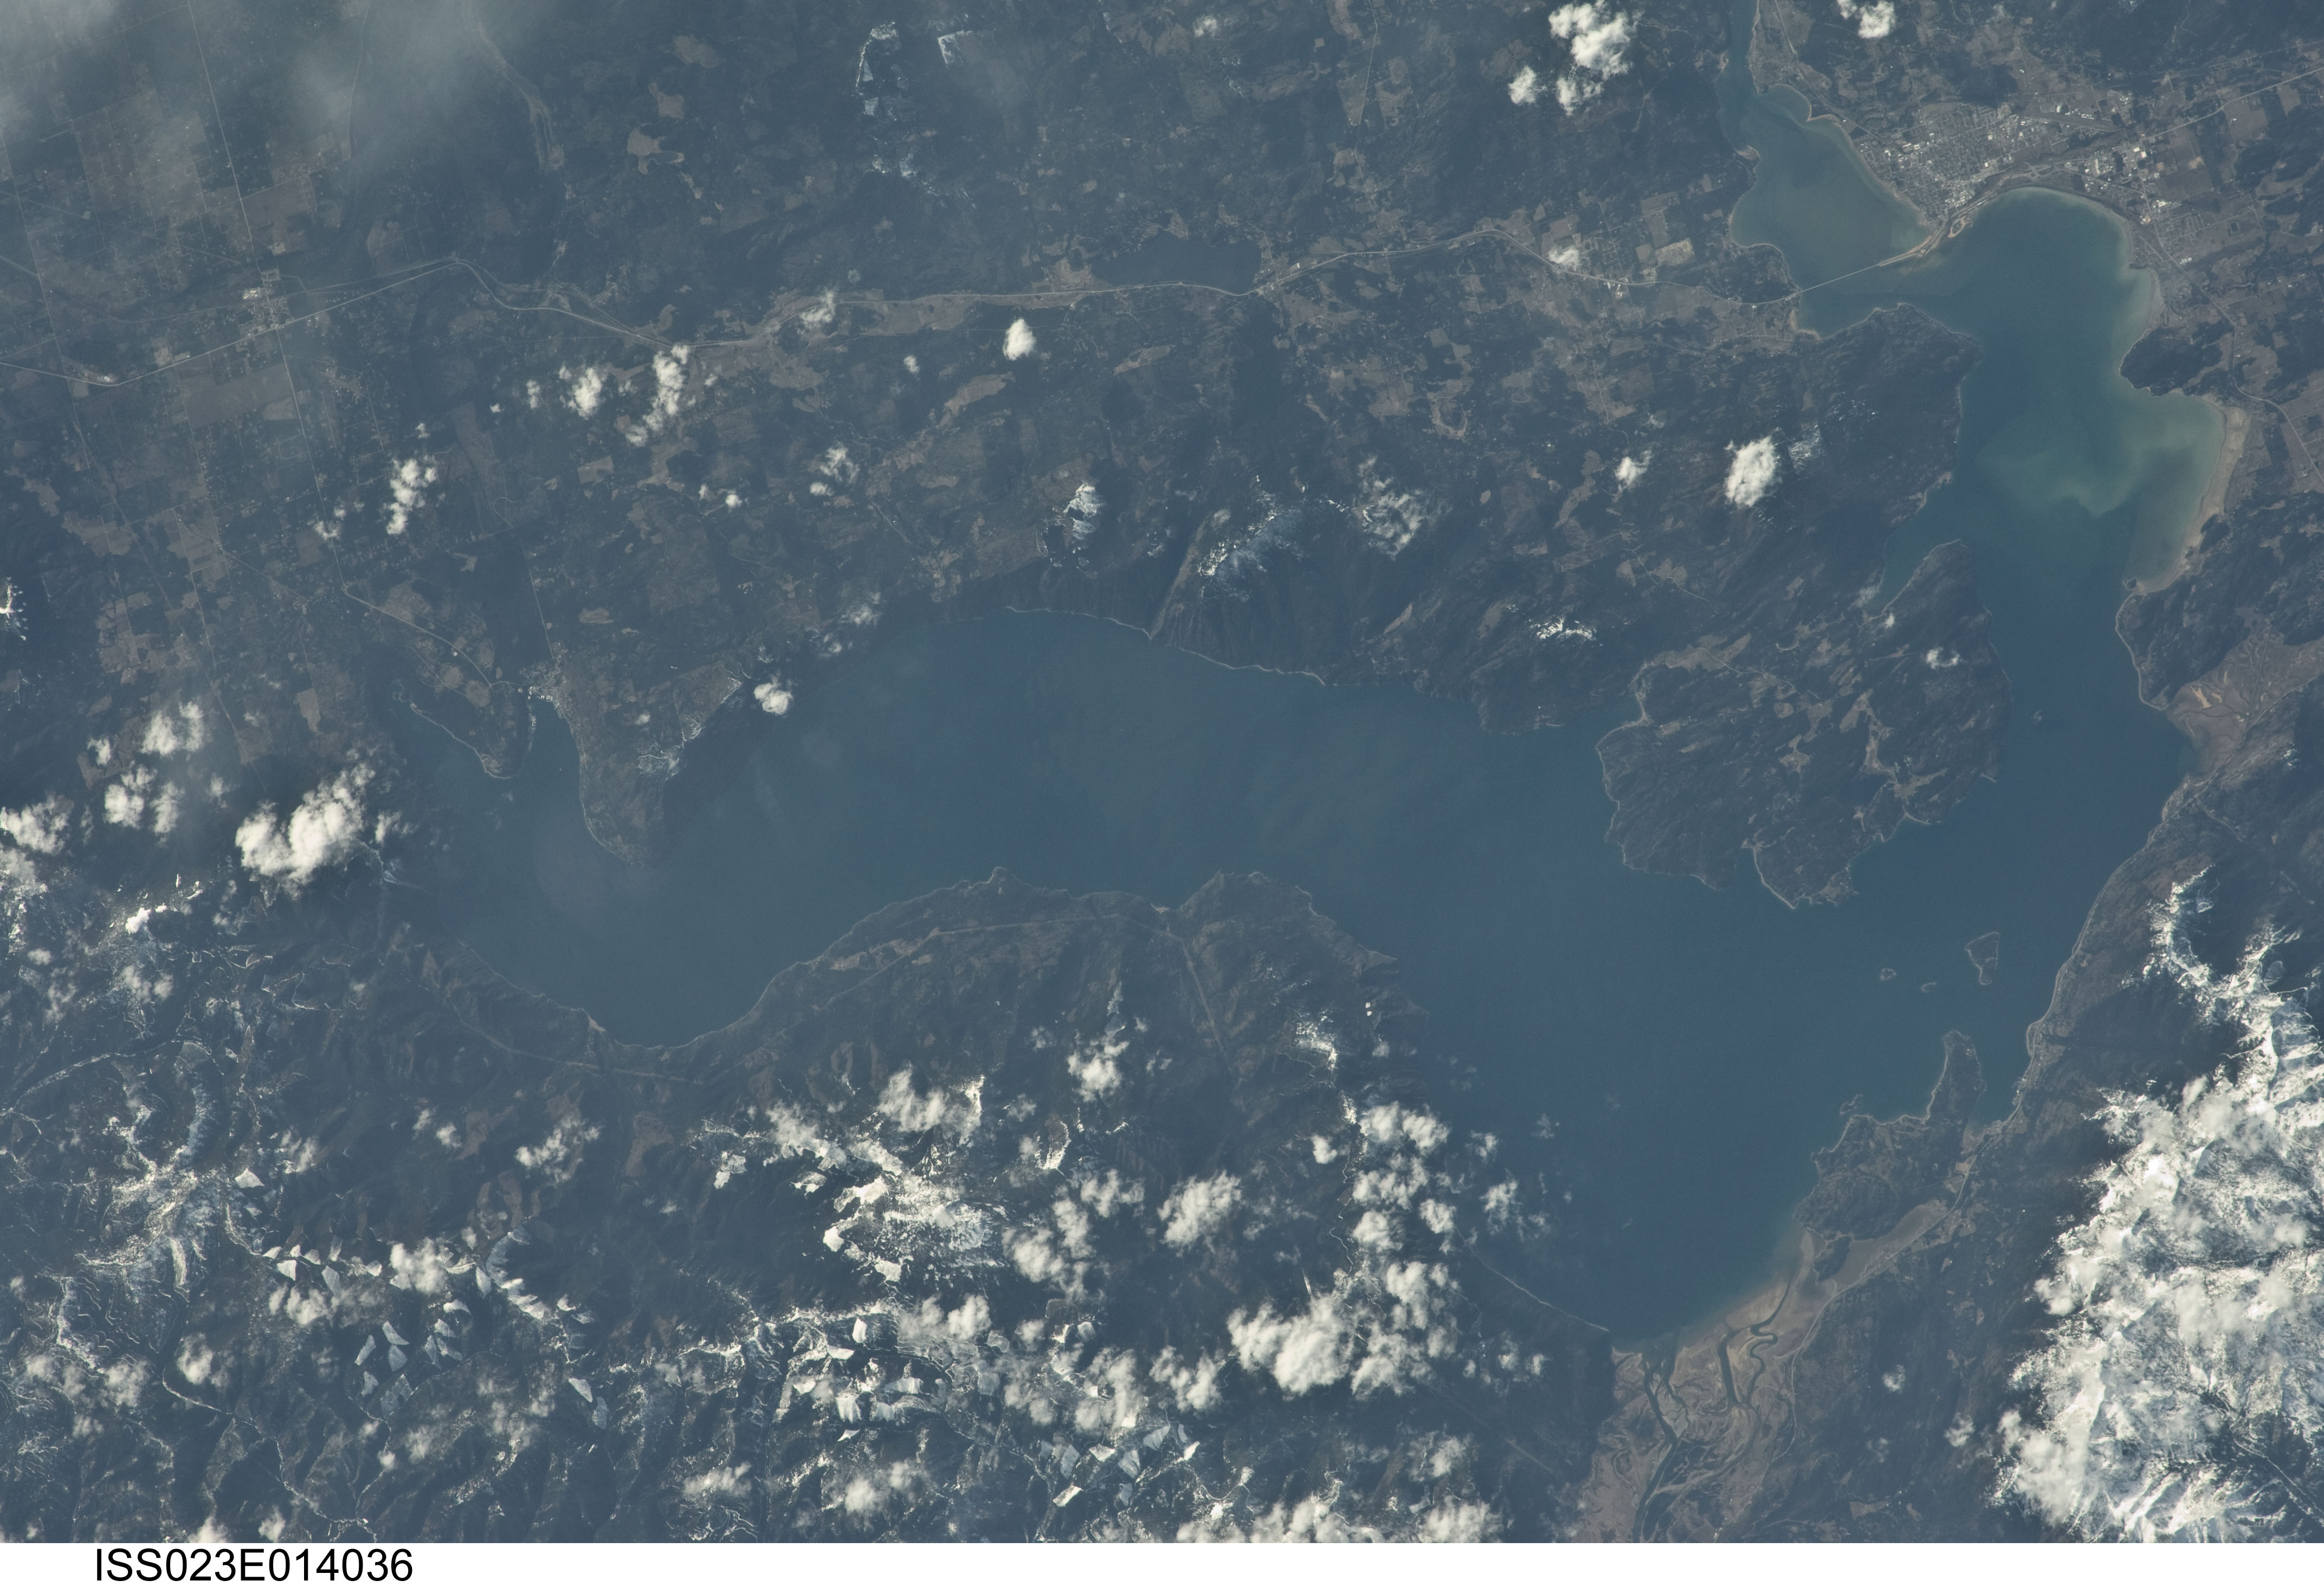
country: USA-IDAHO
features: L. PEND OREILLE, SANDPOINT, SNOW, MTS.
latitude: 48.1
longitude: -116.5
